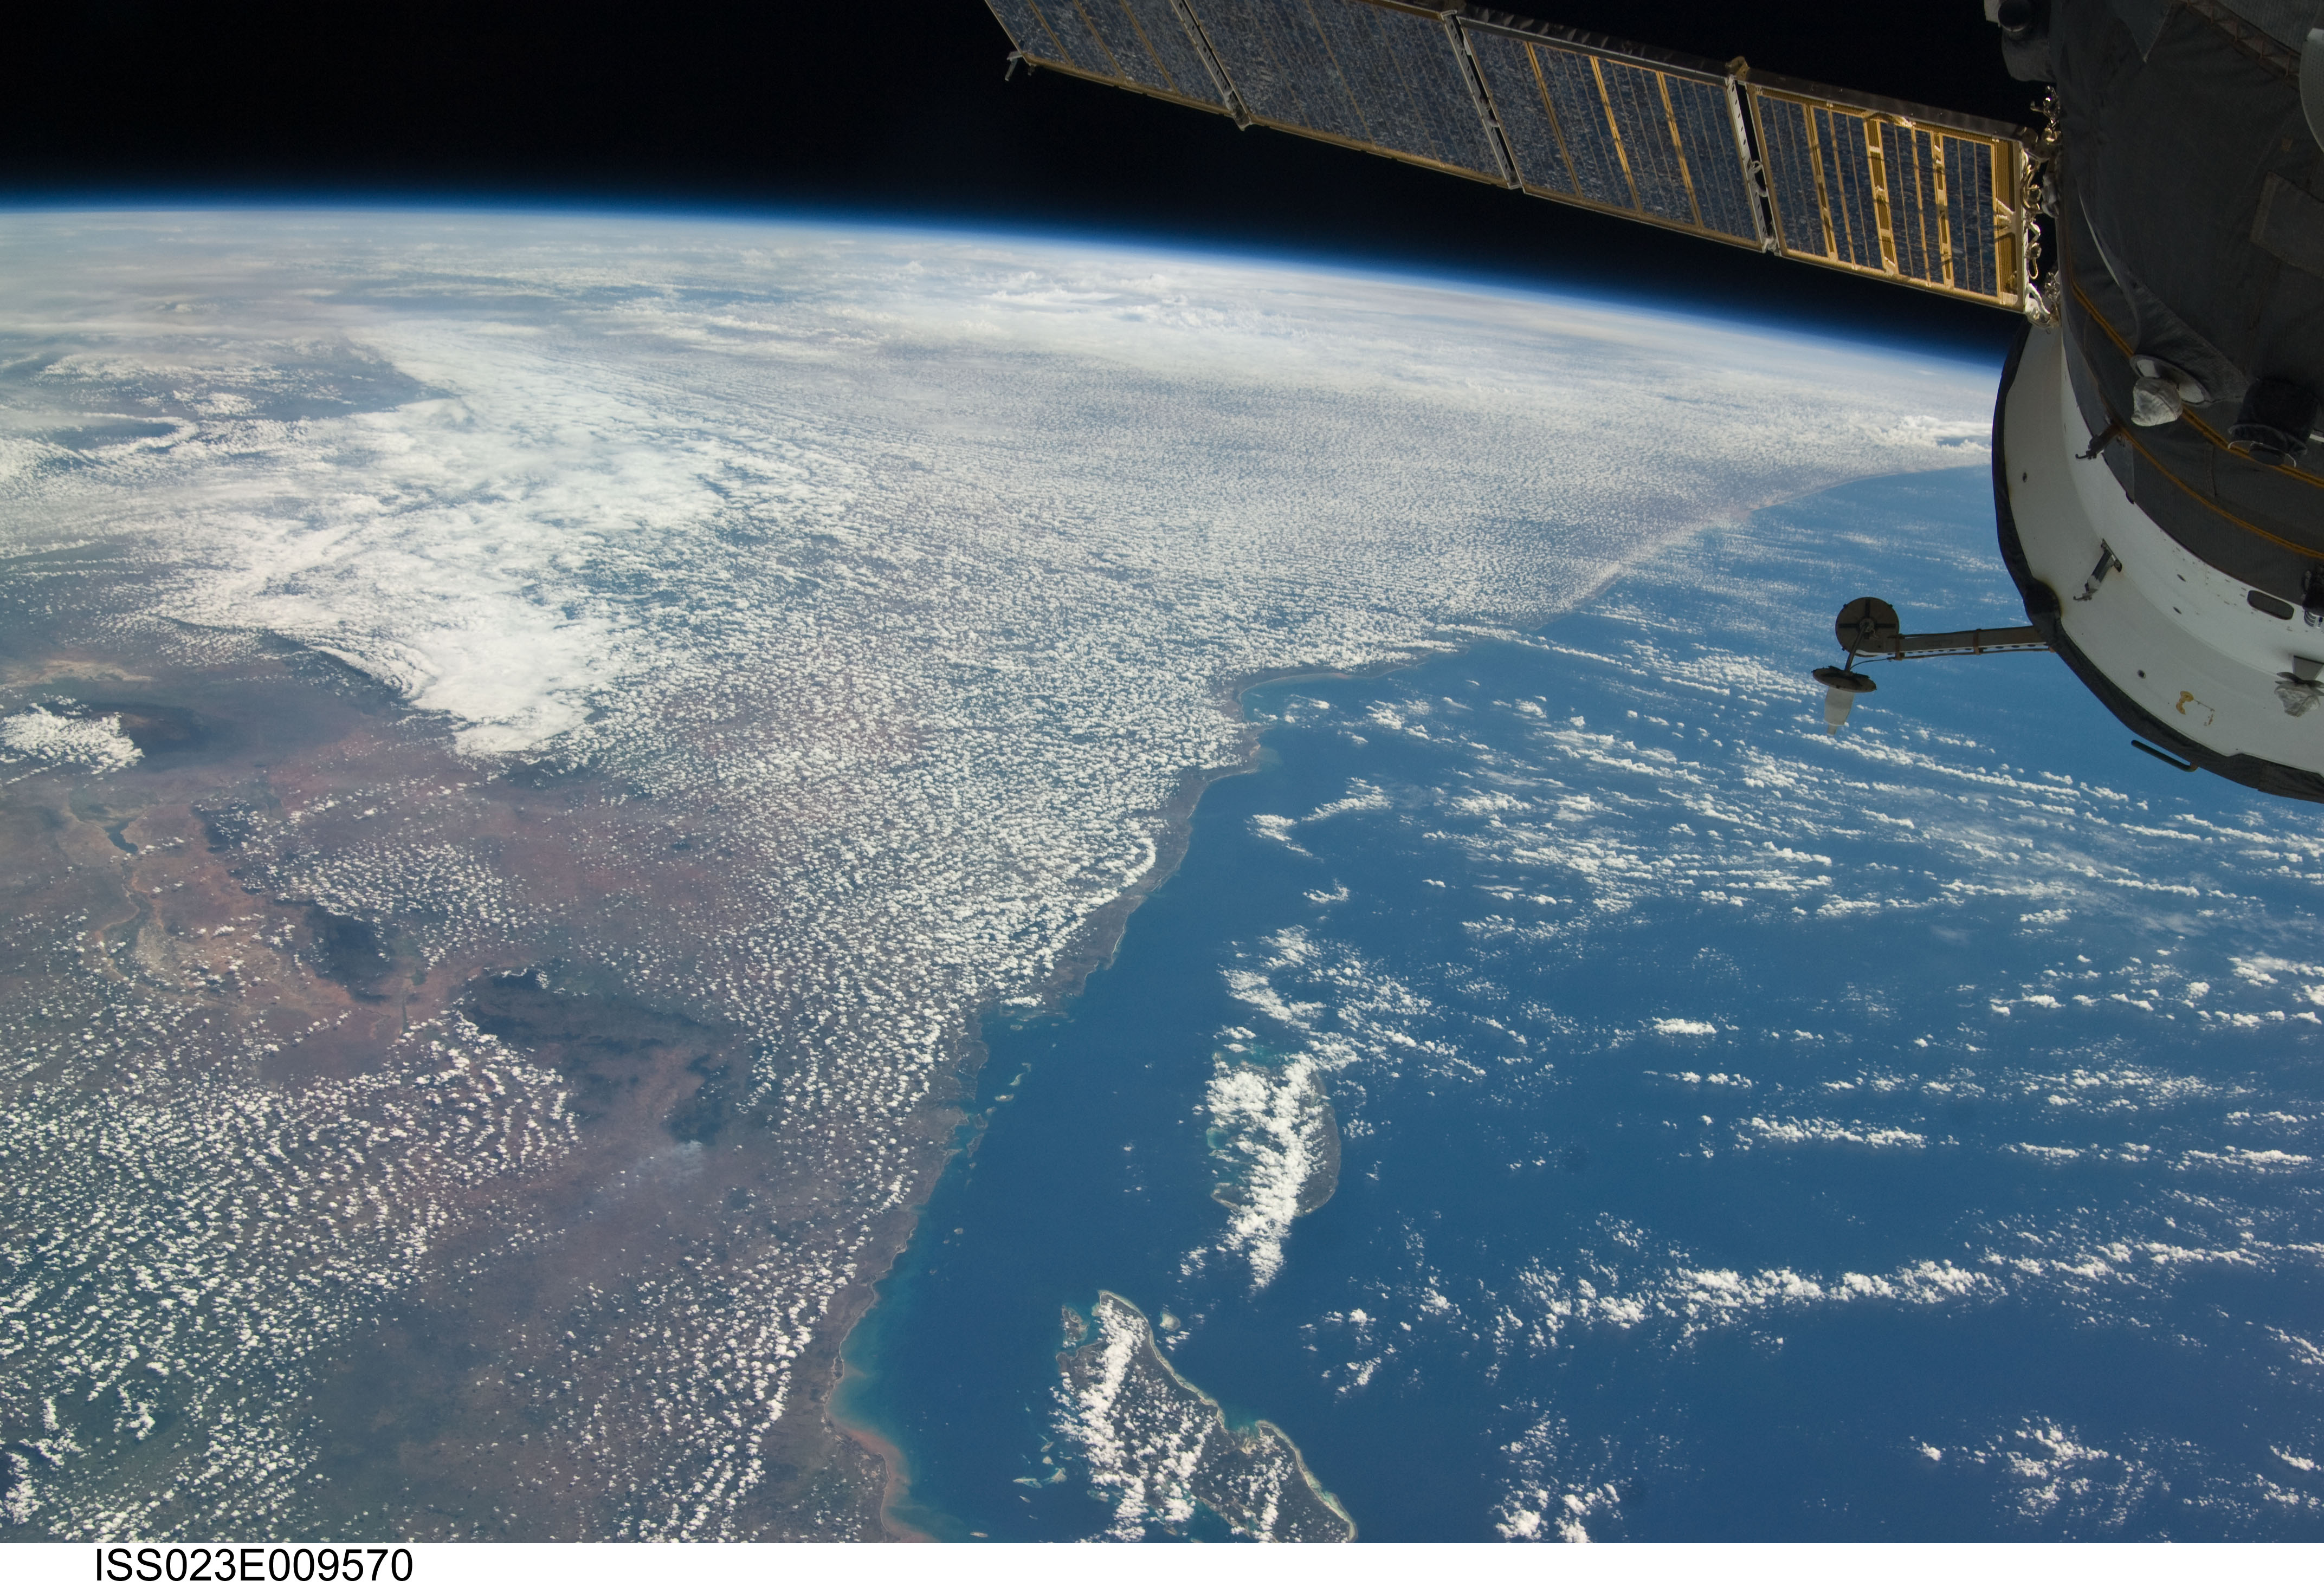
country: KENYA
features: PAN-COAST, PEMBA ISLAND, ZANZIBAR I., INDIAN OCEAN, MT. KILIMANJARO, ISS
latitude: -3.0
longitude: 39.5
